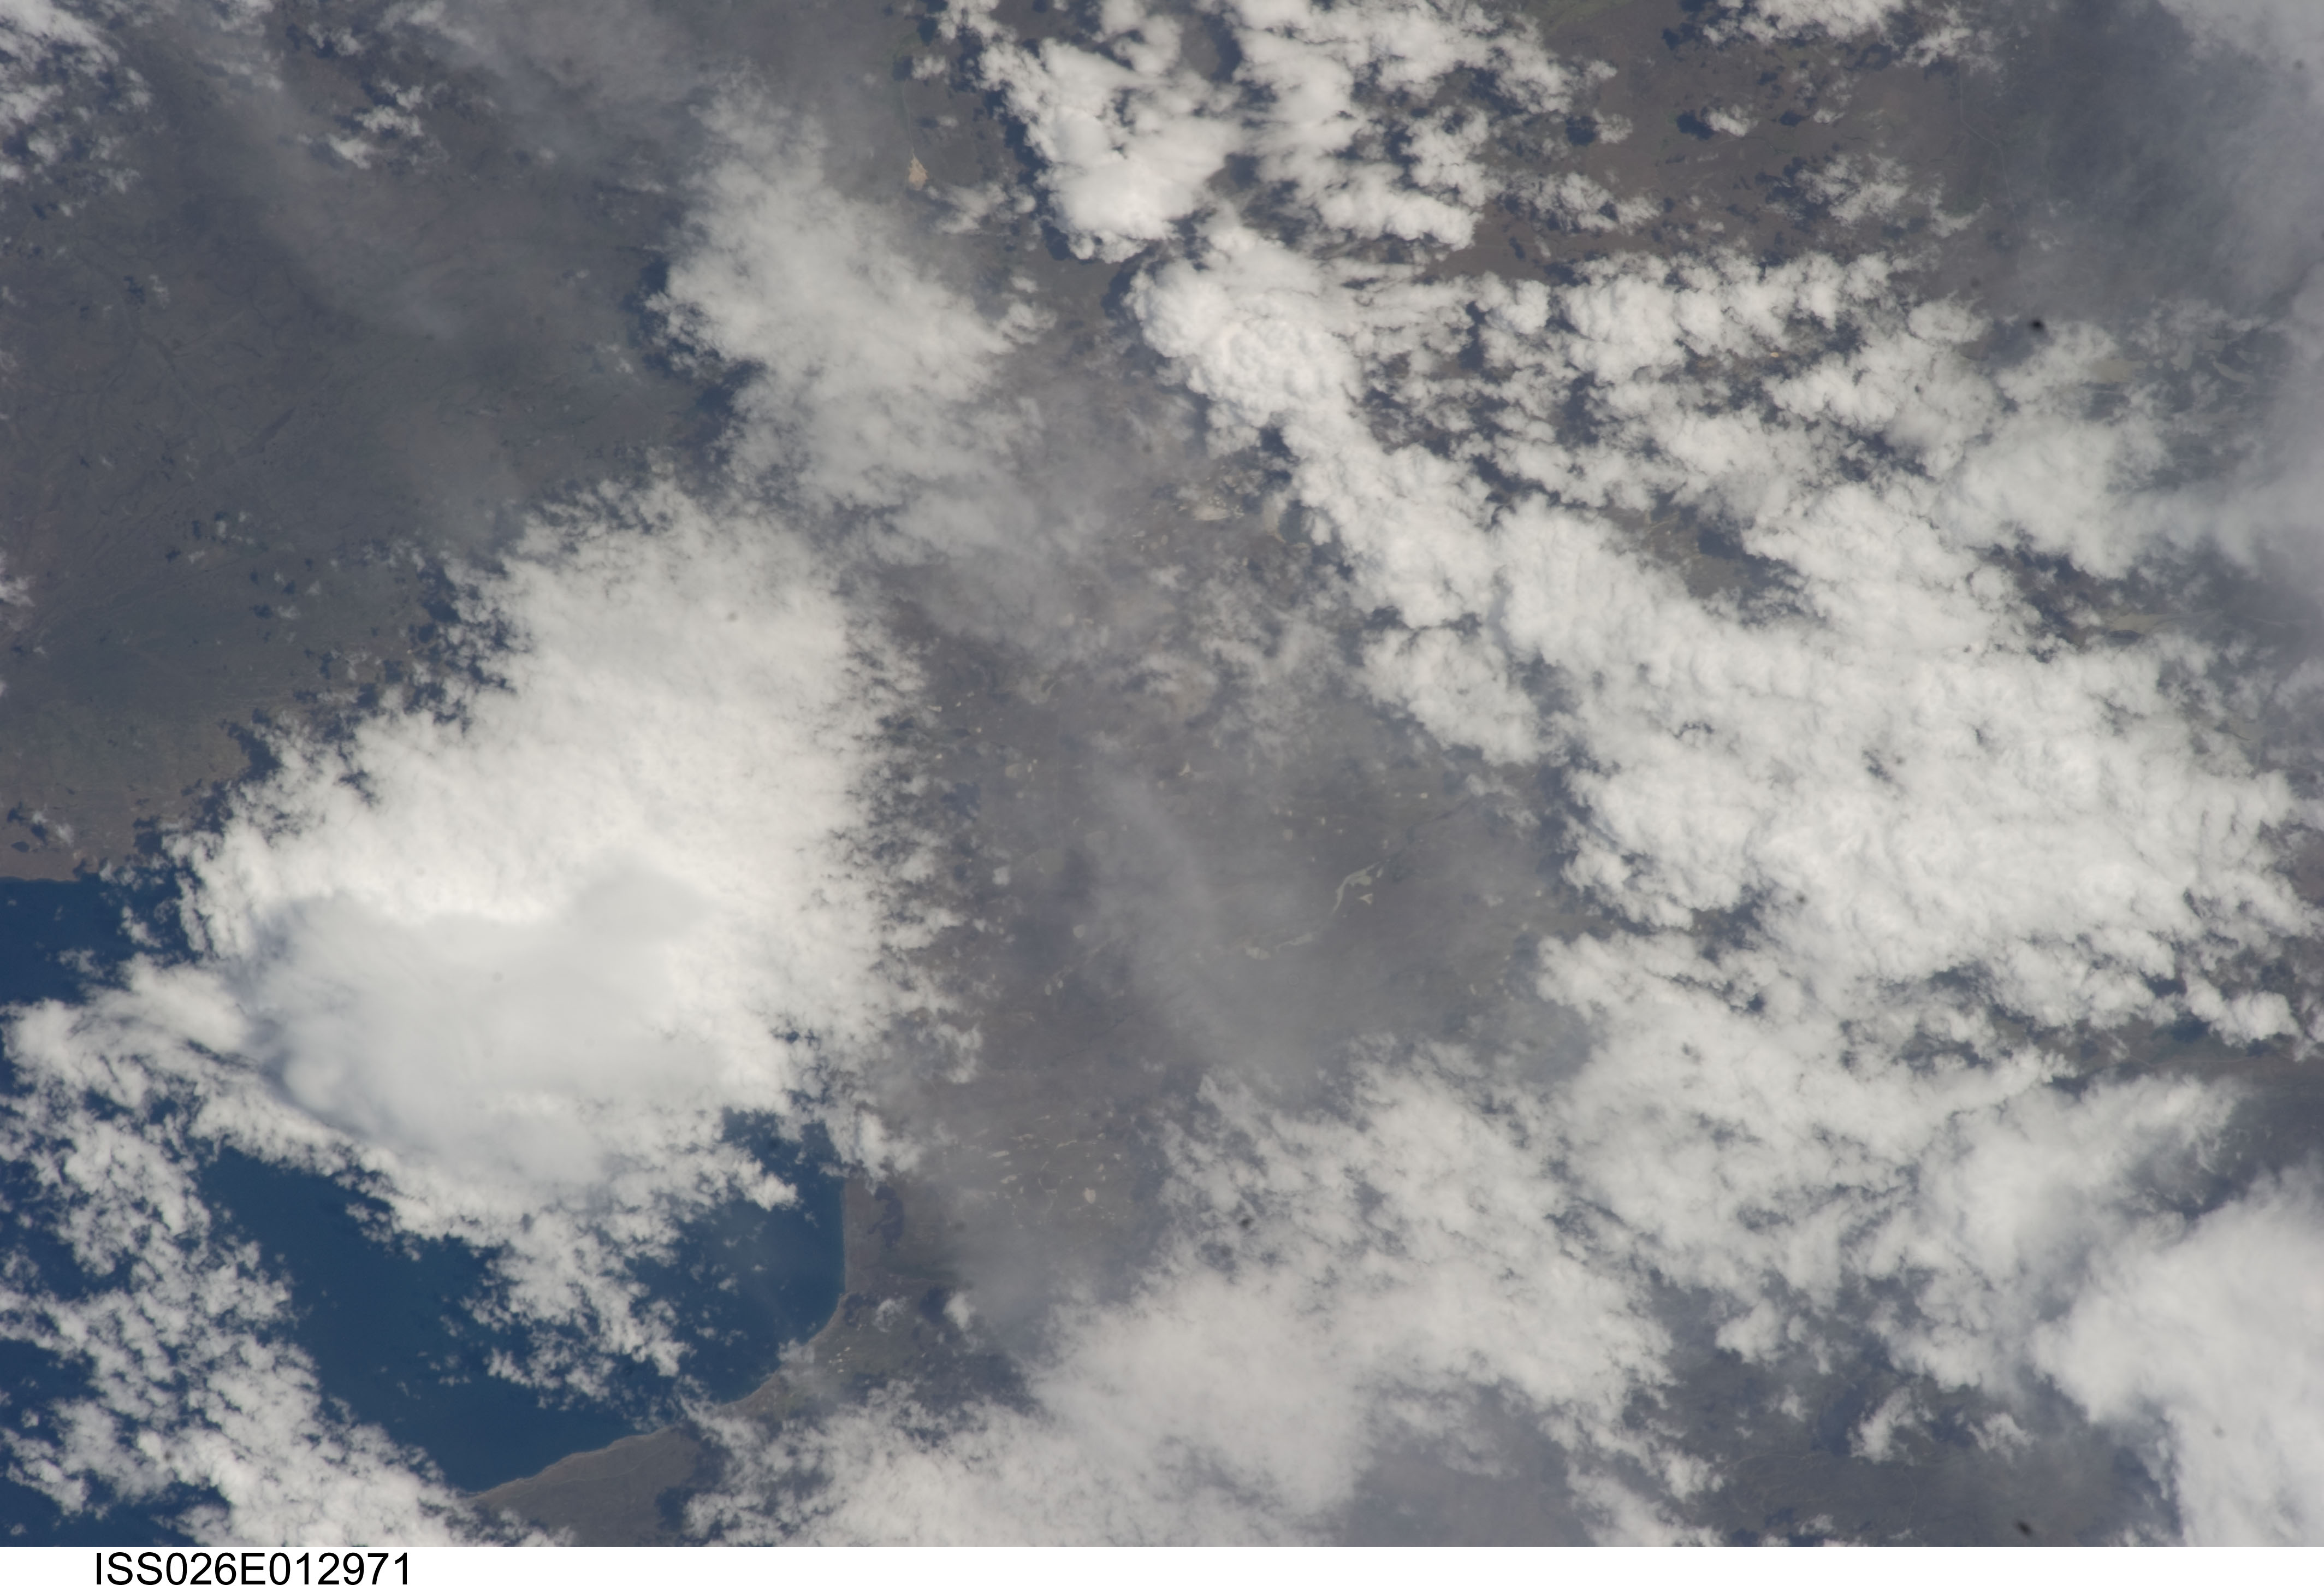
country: CHILE
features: INUTIL BAY, GRAND ISLAND, ROADS, COAST, DRAINAGE
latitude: -53.3
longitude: -69.2
